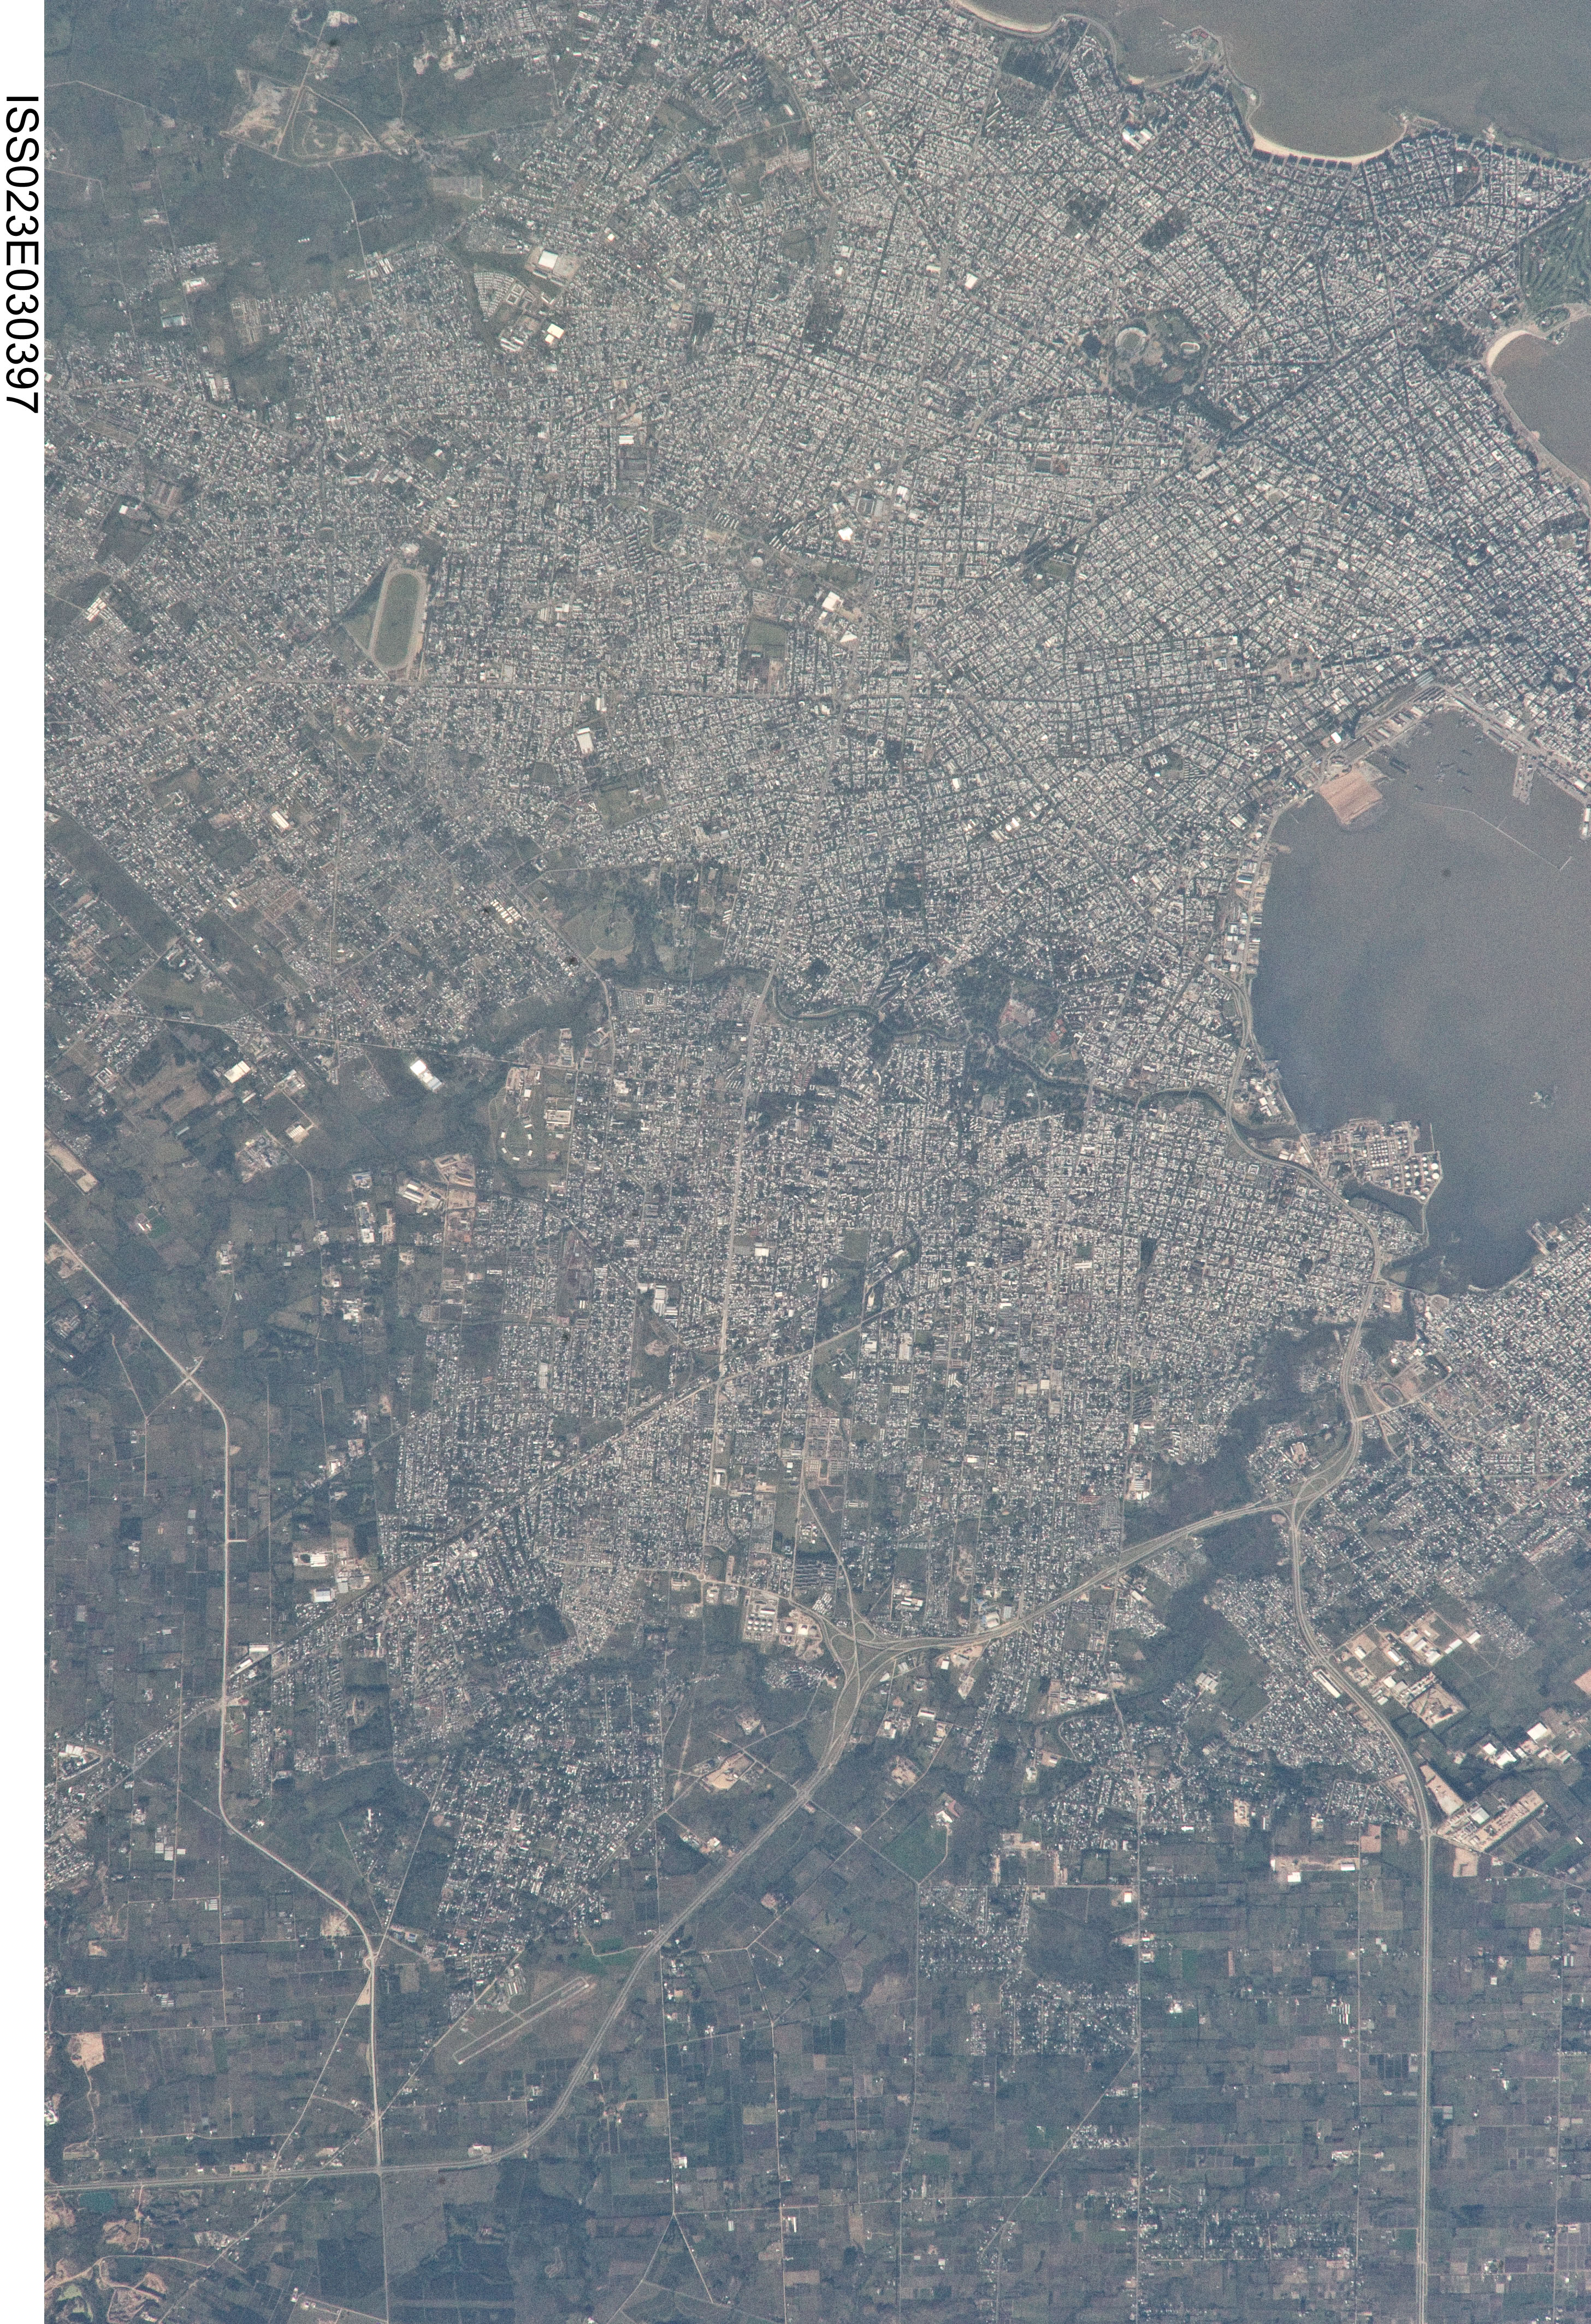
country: URUGUAY
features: MONTEVIDEO, BAY, ROADS, AGR.
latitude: -34.8
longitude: -56.2
